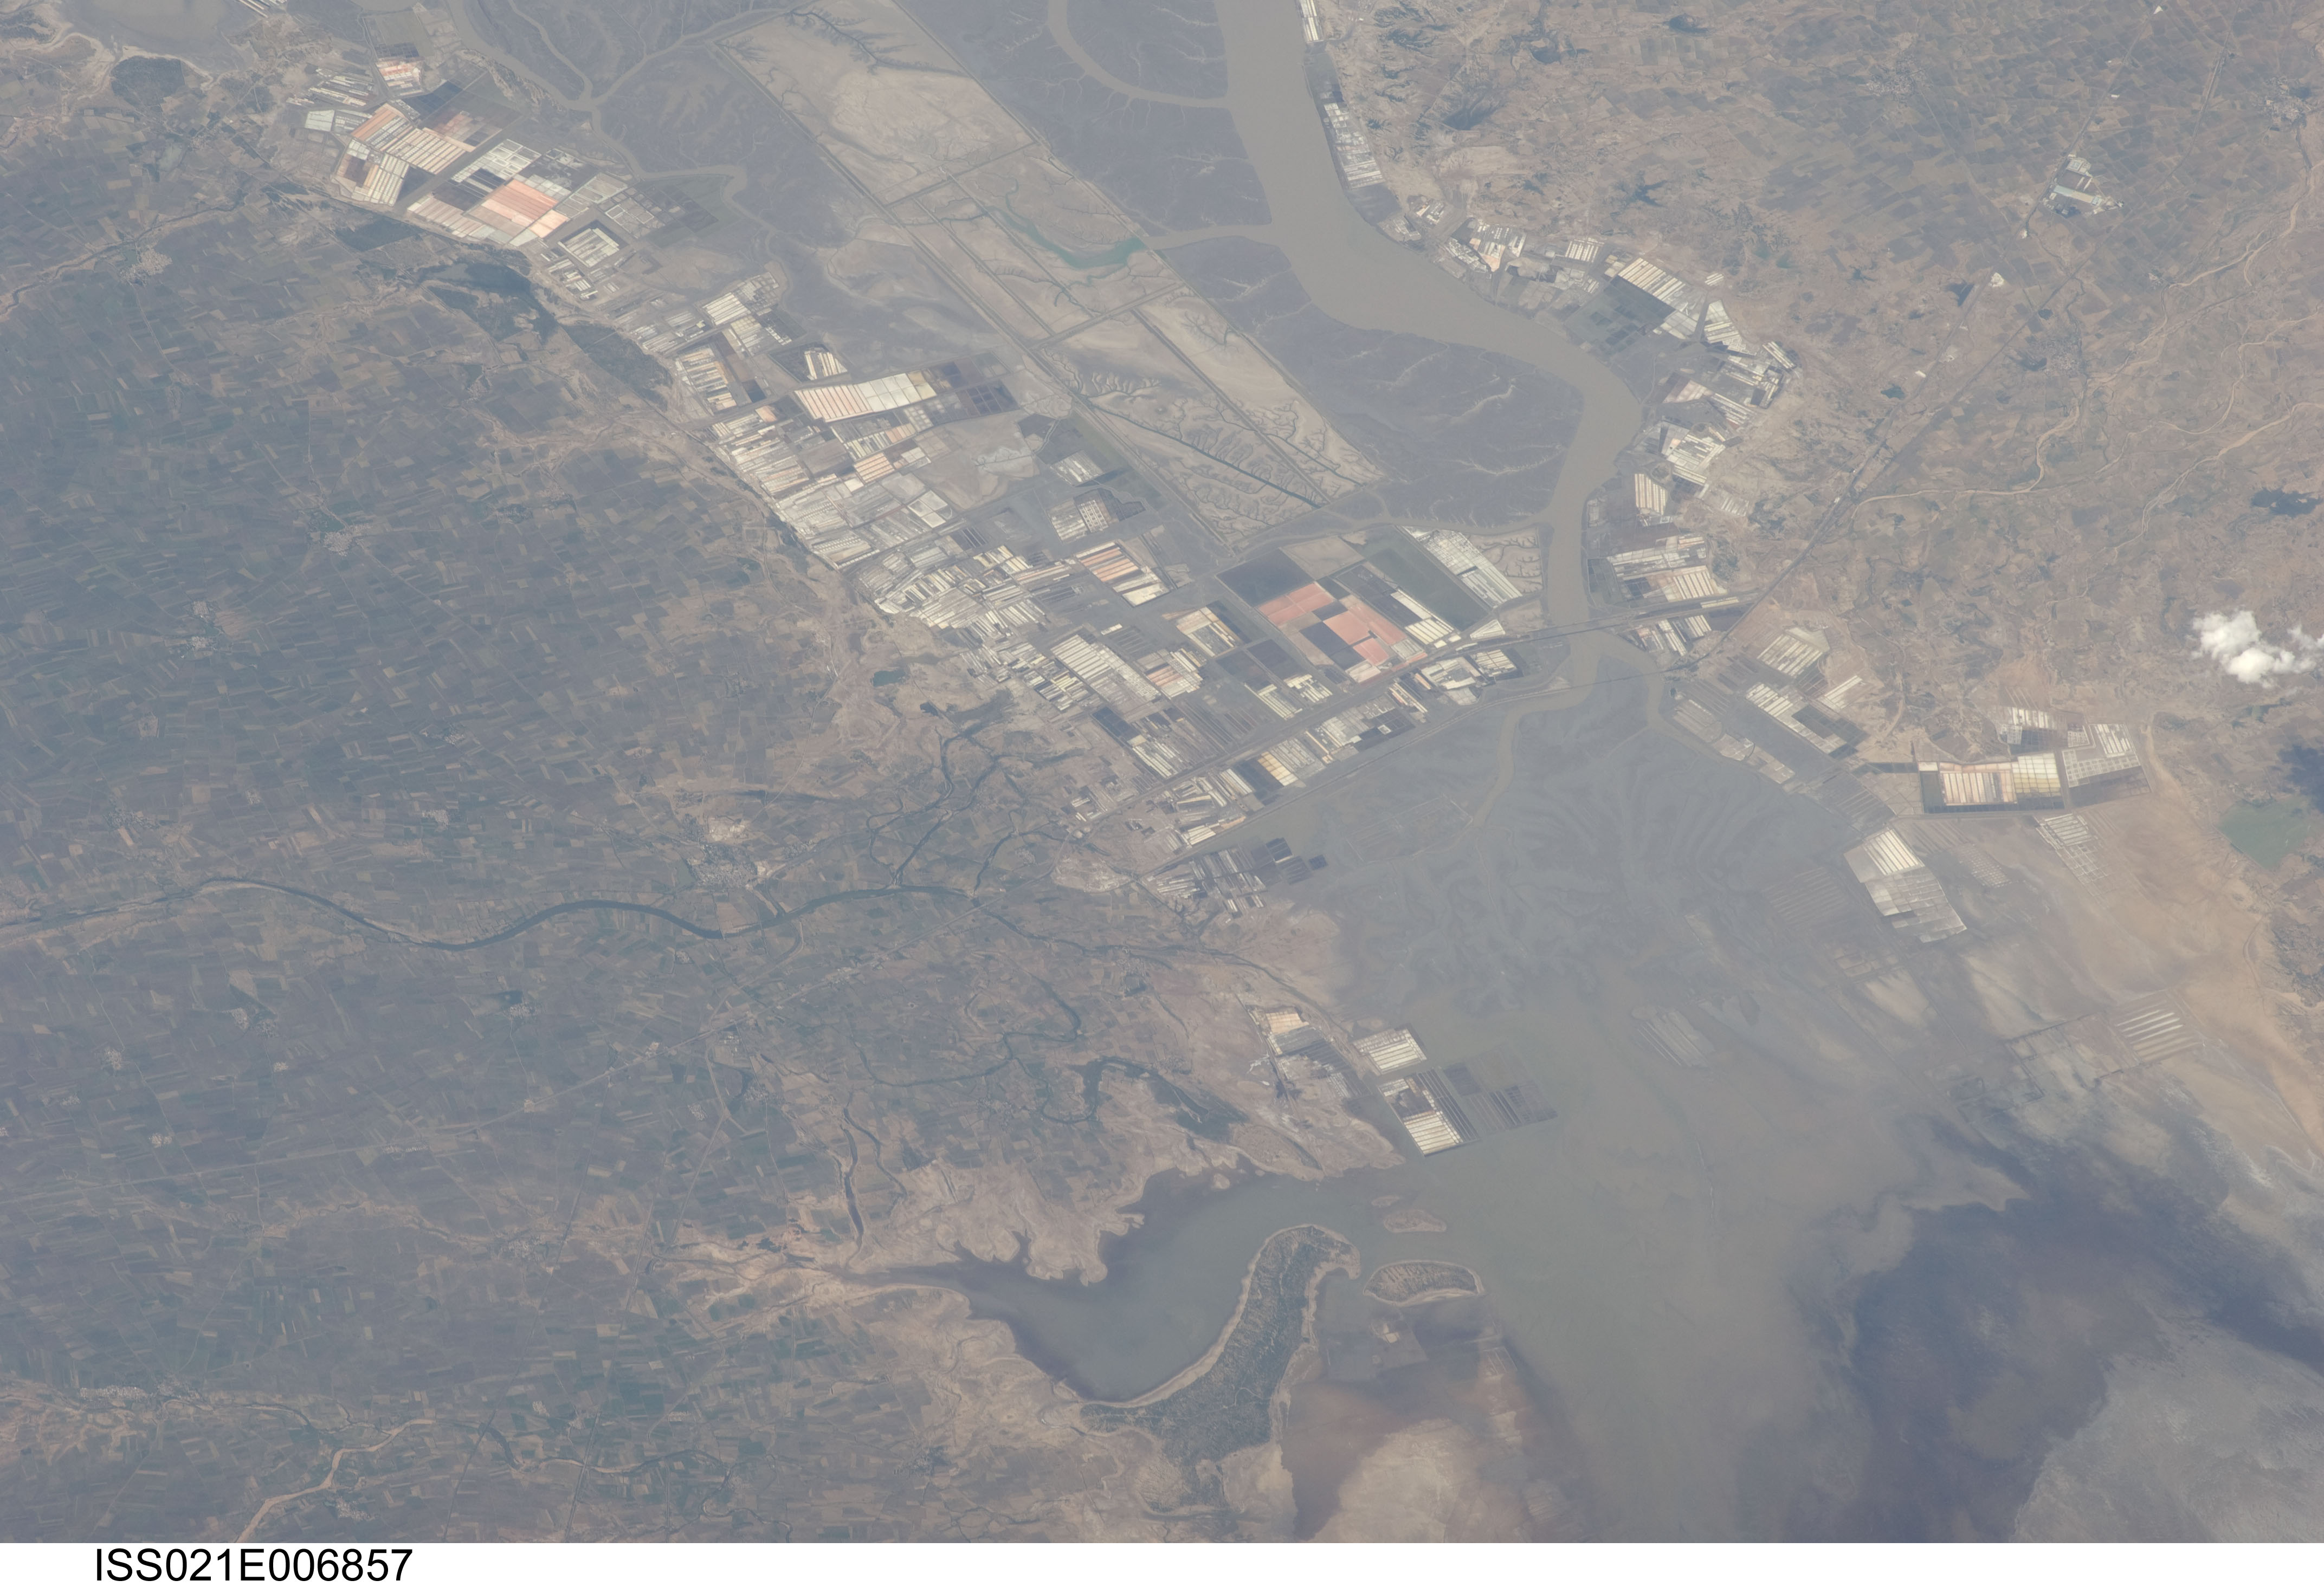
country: INDIA
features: MALIA INDIA,SHIKARPUR INDIA,HADAKIYA CREEK
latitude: 23.1
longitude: 70.7
